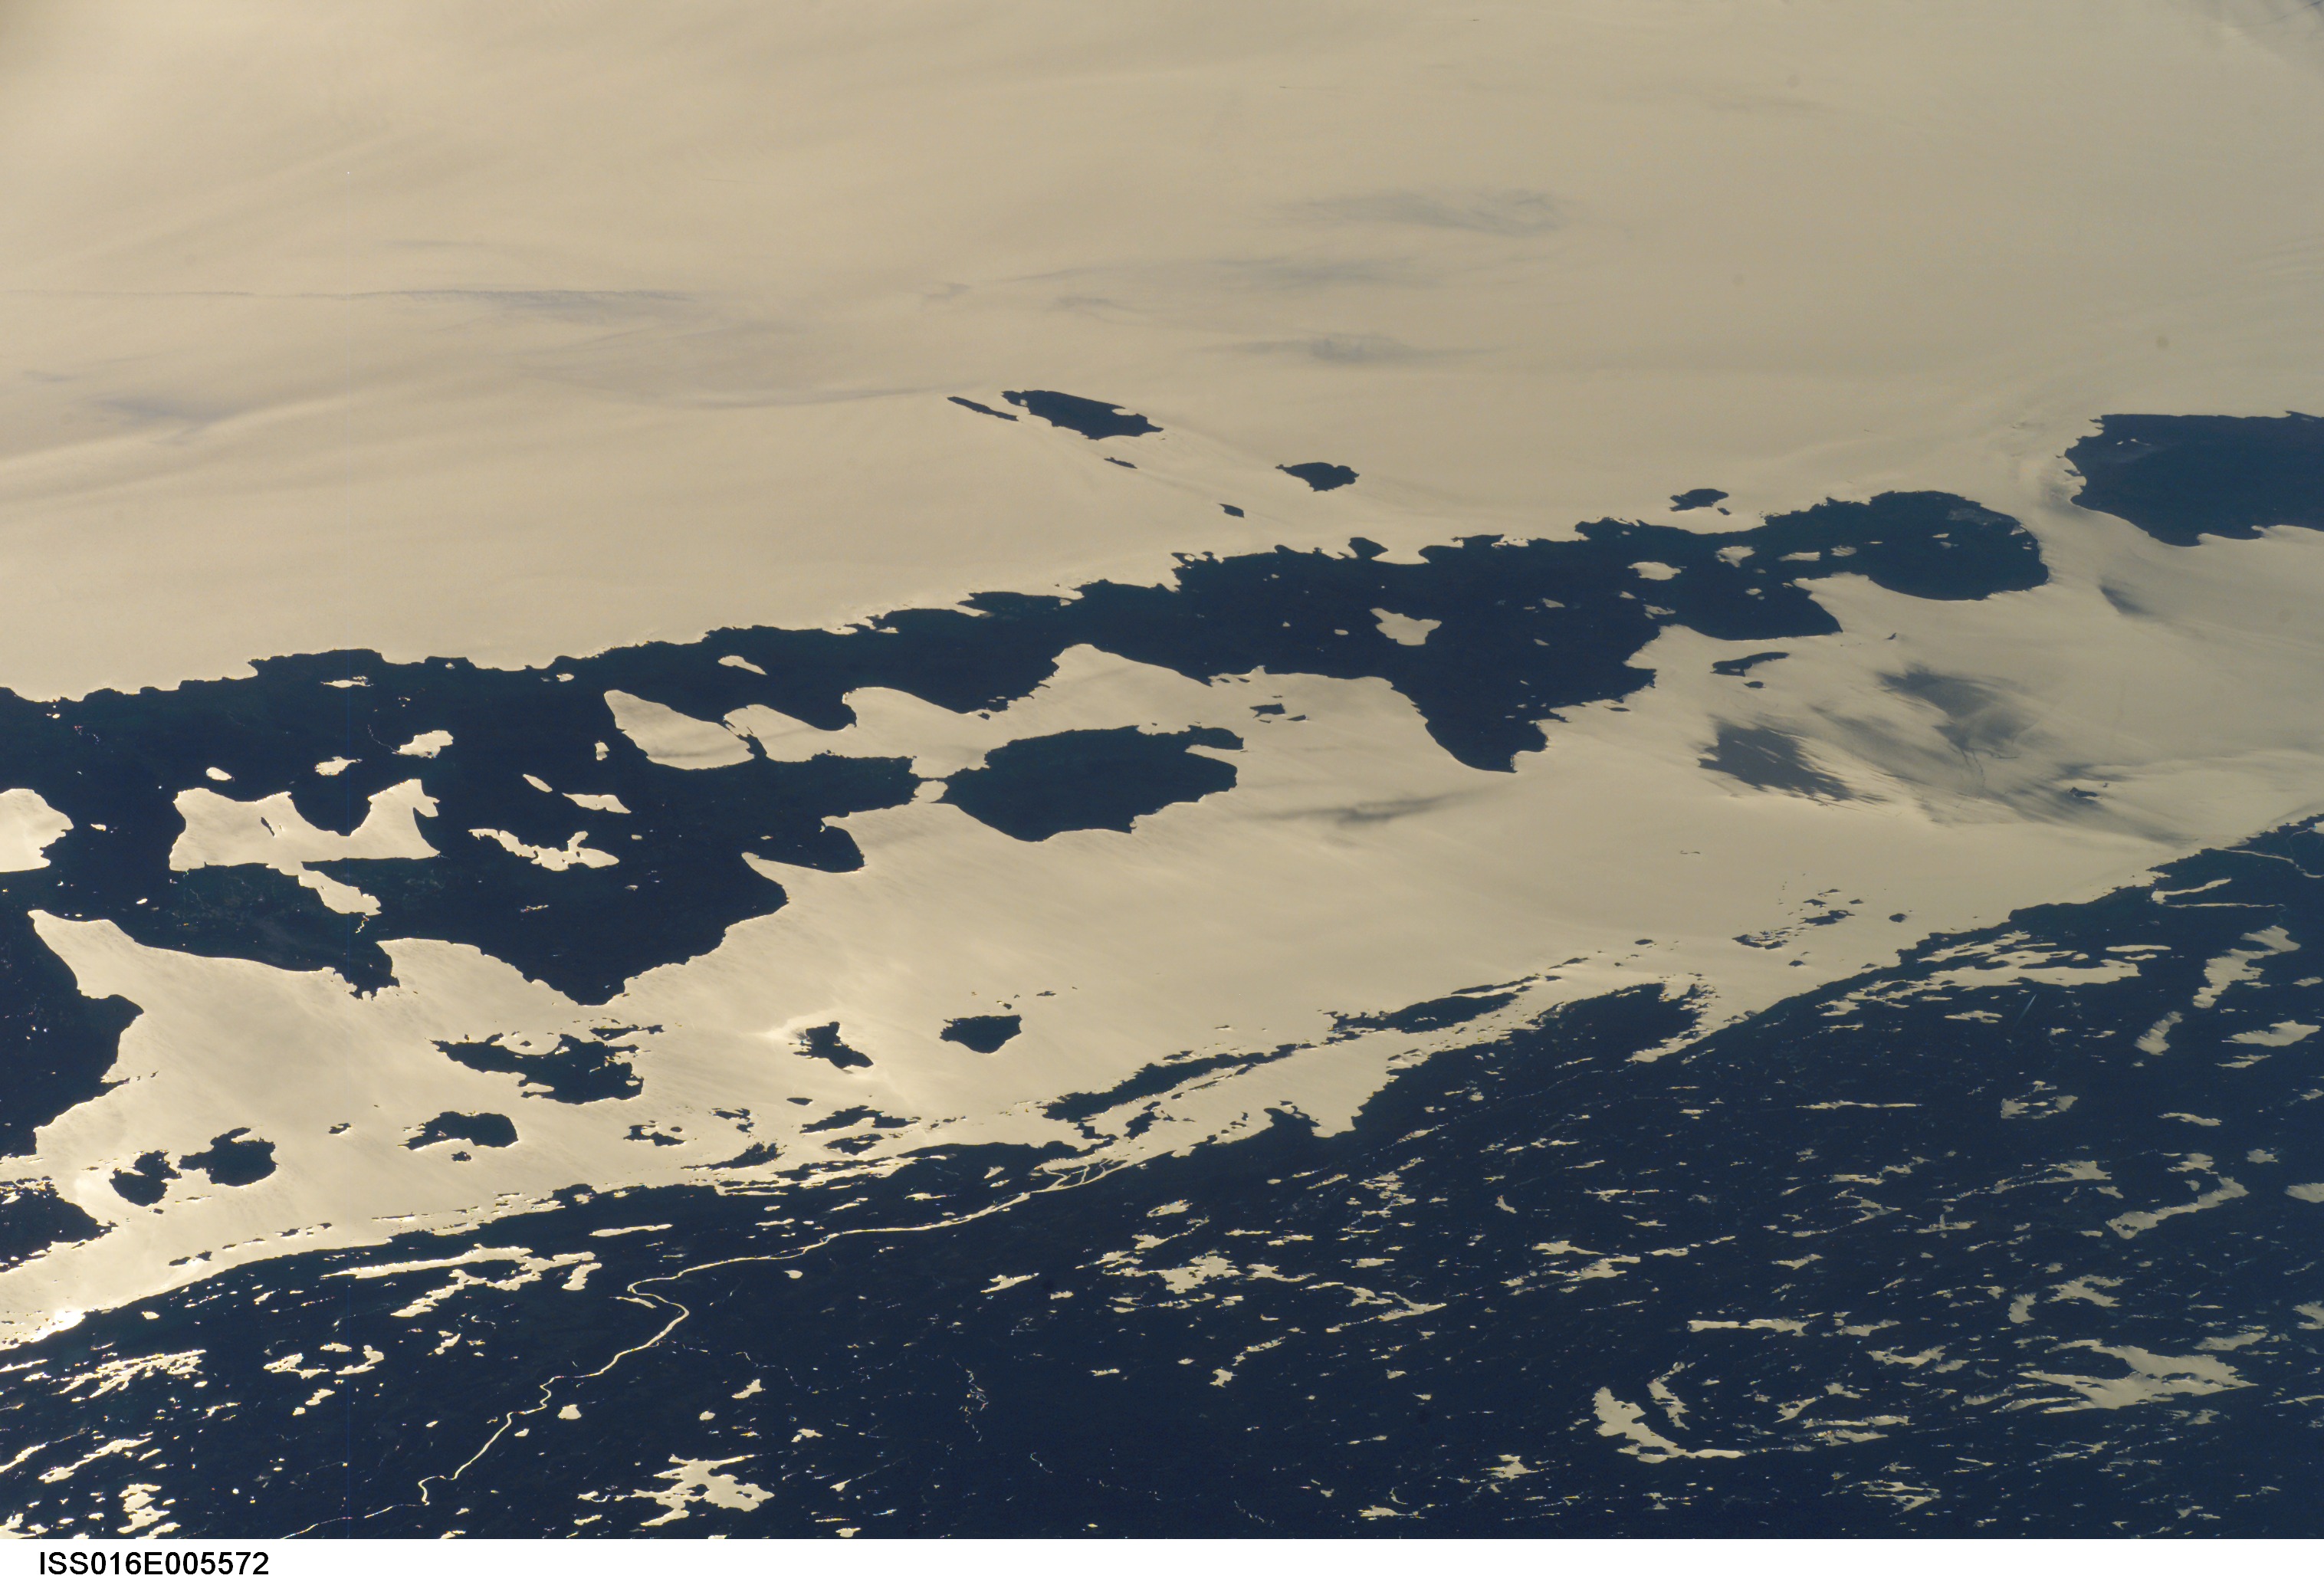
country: CANADA-O
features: LAKE HURON, GLINT, ISLANDS
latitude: 46.0
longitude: -82.5
